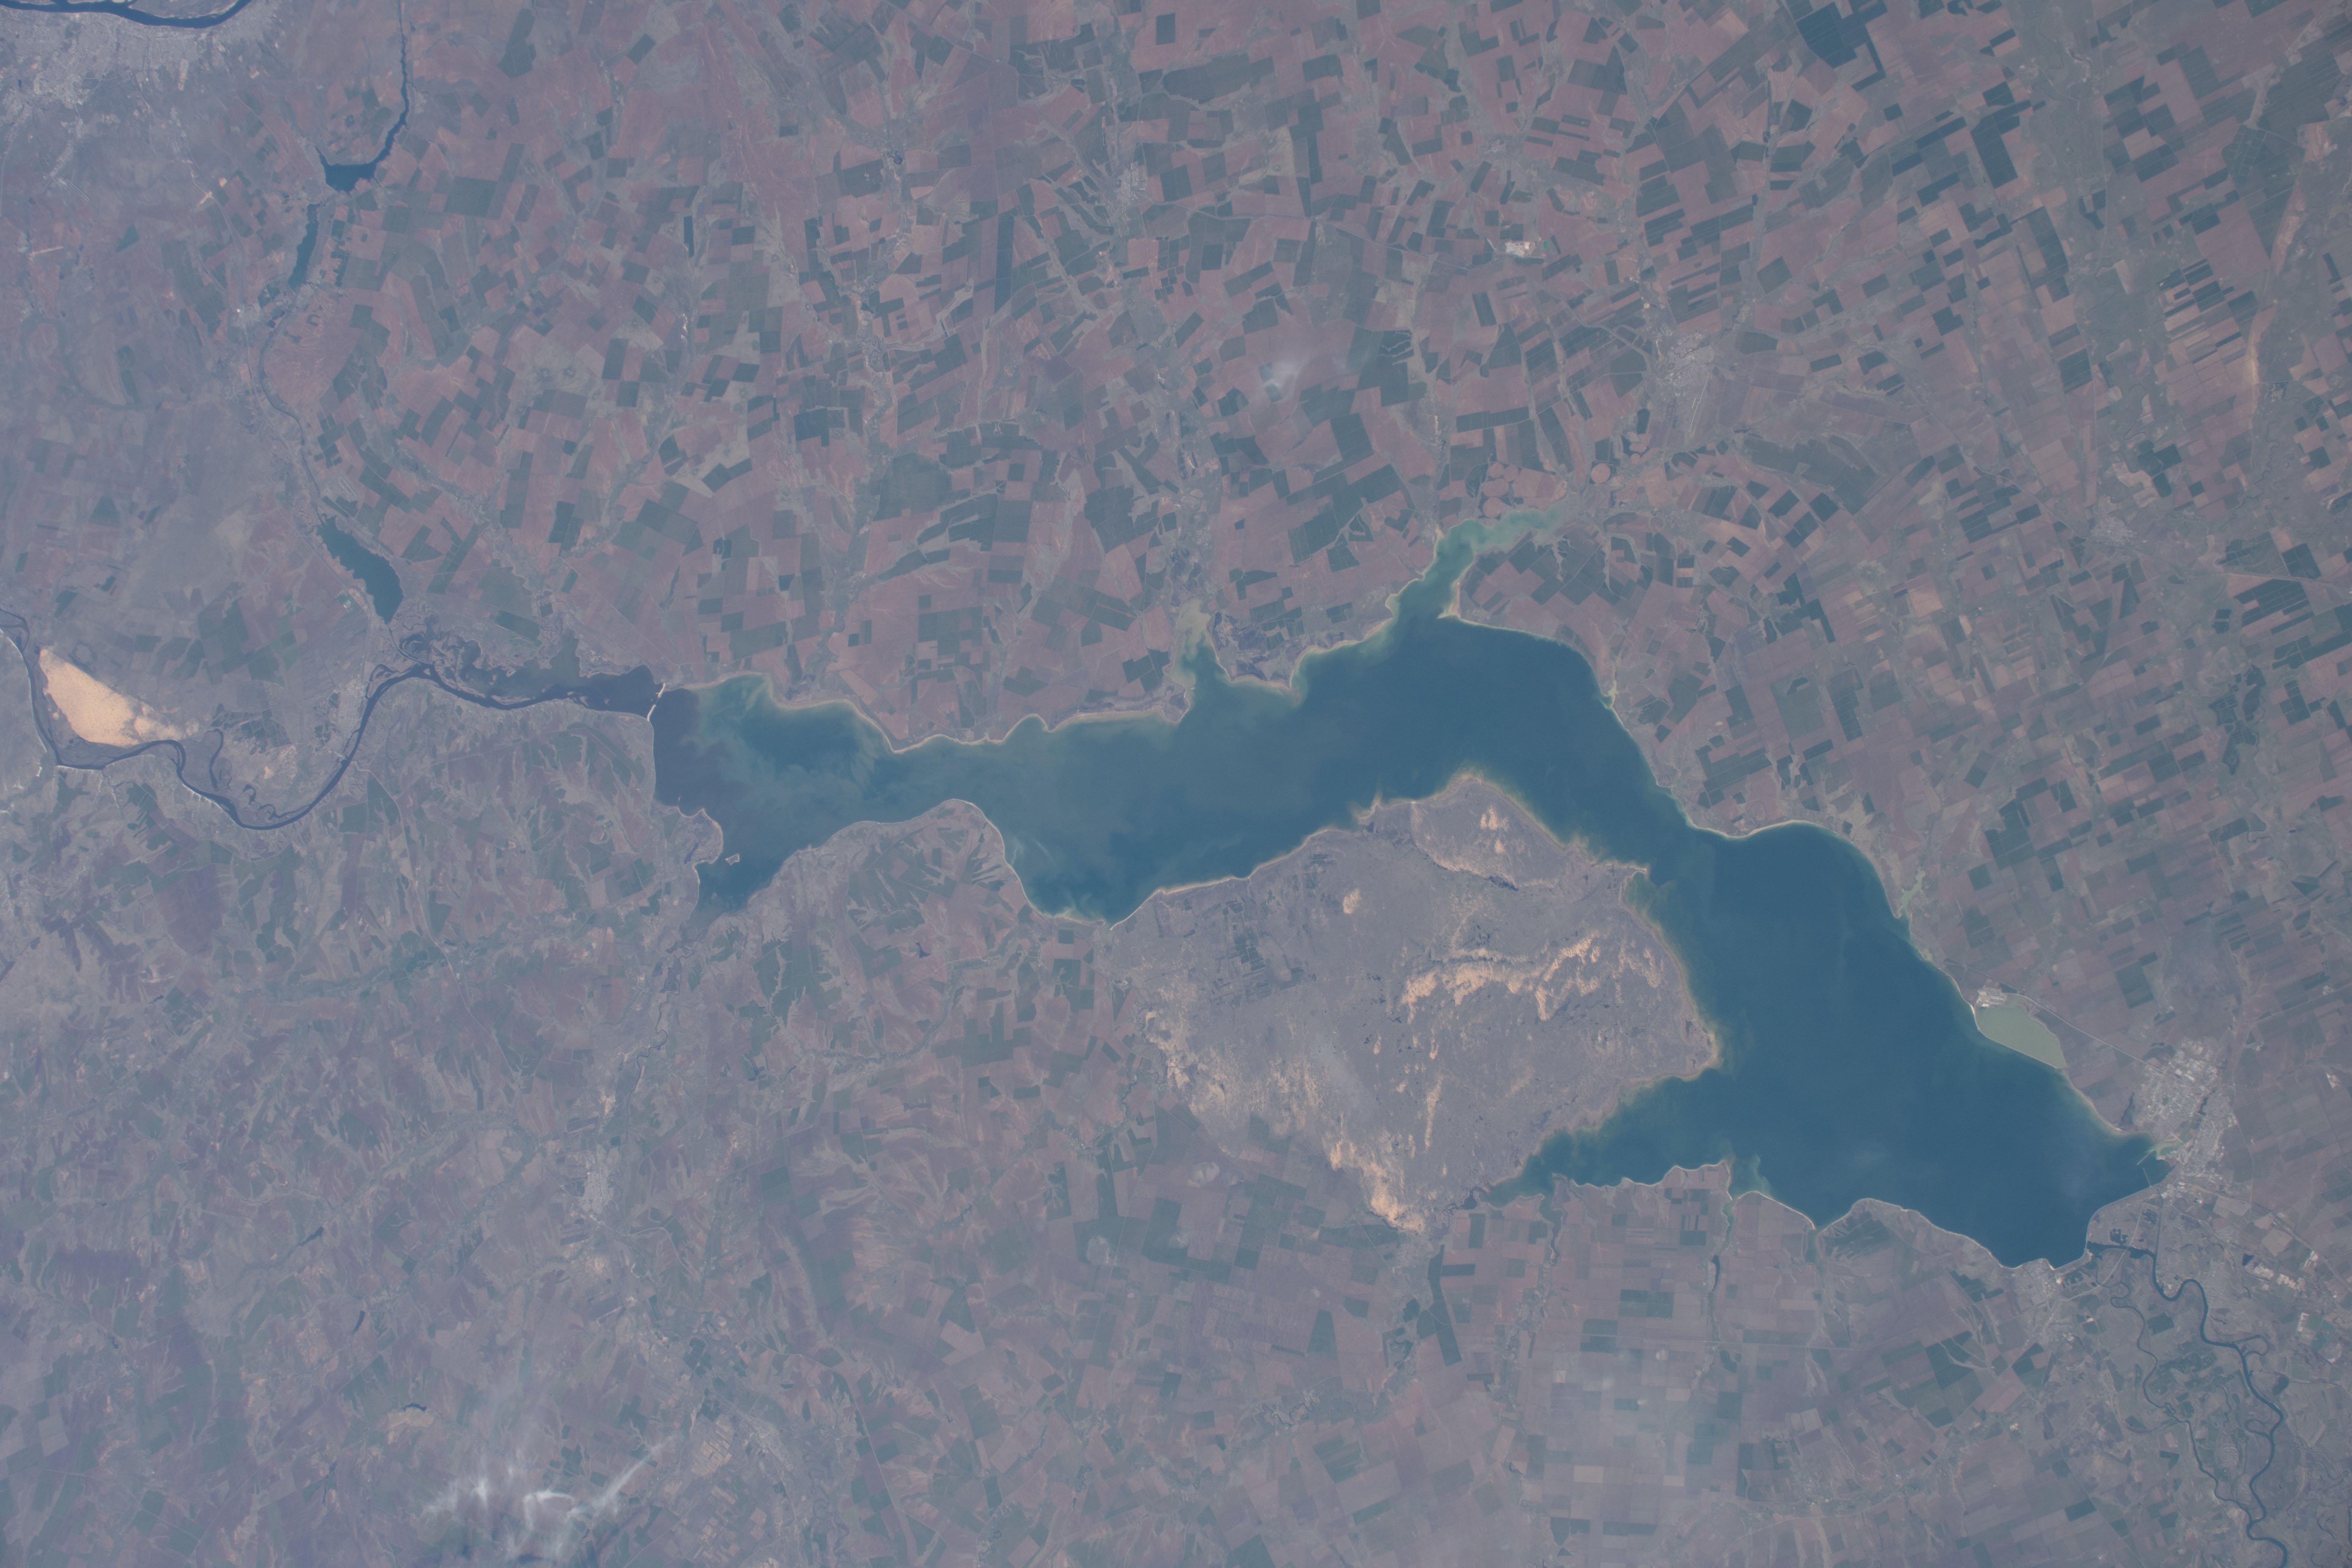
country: RUSSIAN FEDERATION
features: DON RIVER, TSIMLYANSK RESERVOIR, TSIMLYANSK RESERVOIR,DON RIVER,RUSSIA
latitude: 48.1
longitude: 43.0
